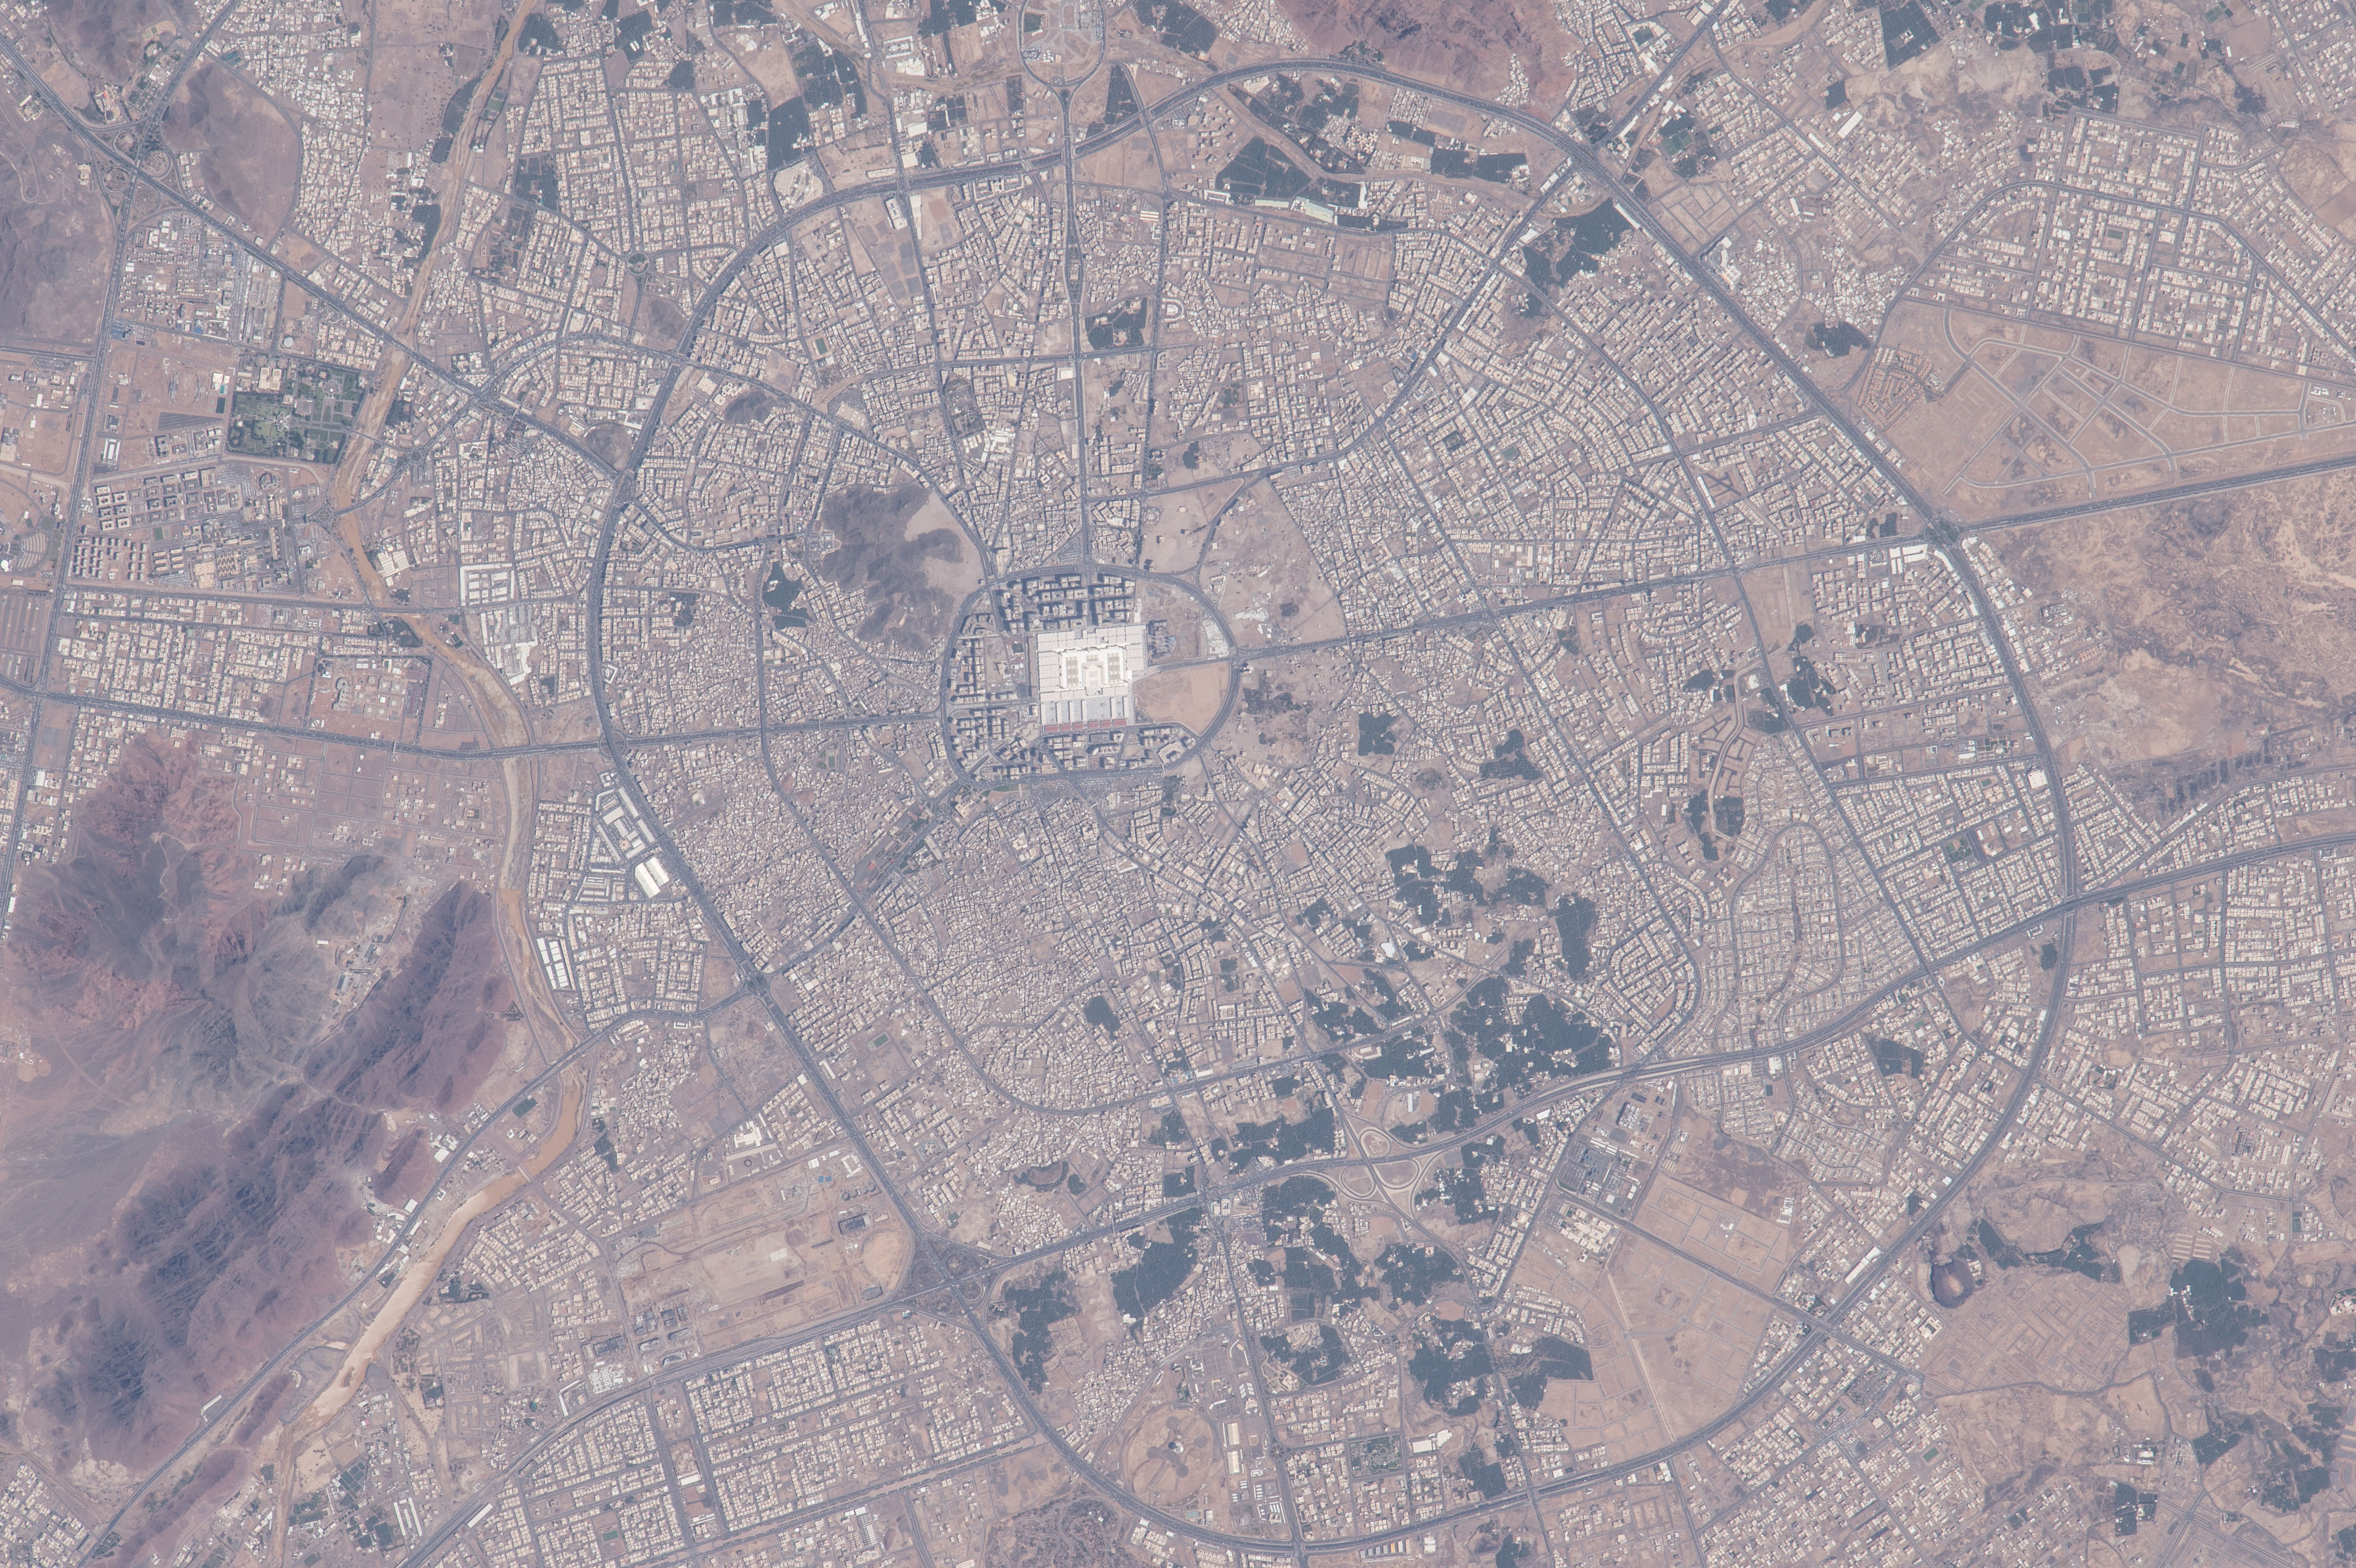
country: SAUDI ARABIA
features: MEDINA, PROPHET'S MOSQUE, ROADS
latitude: 24.4
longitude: 39.5
